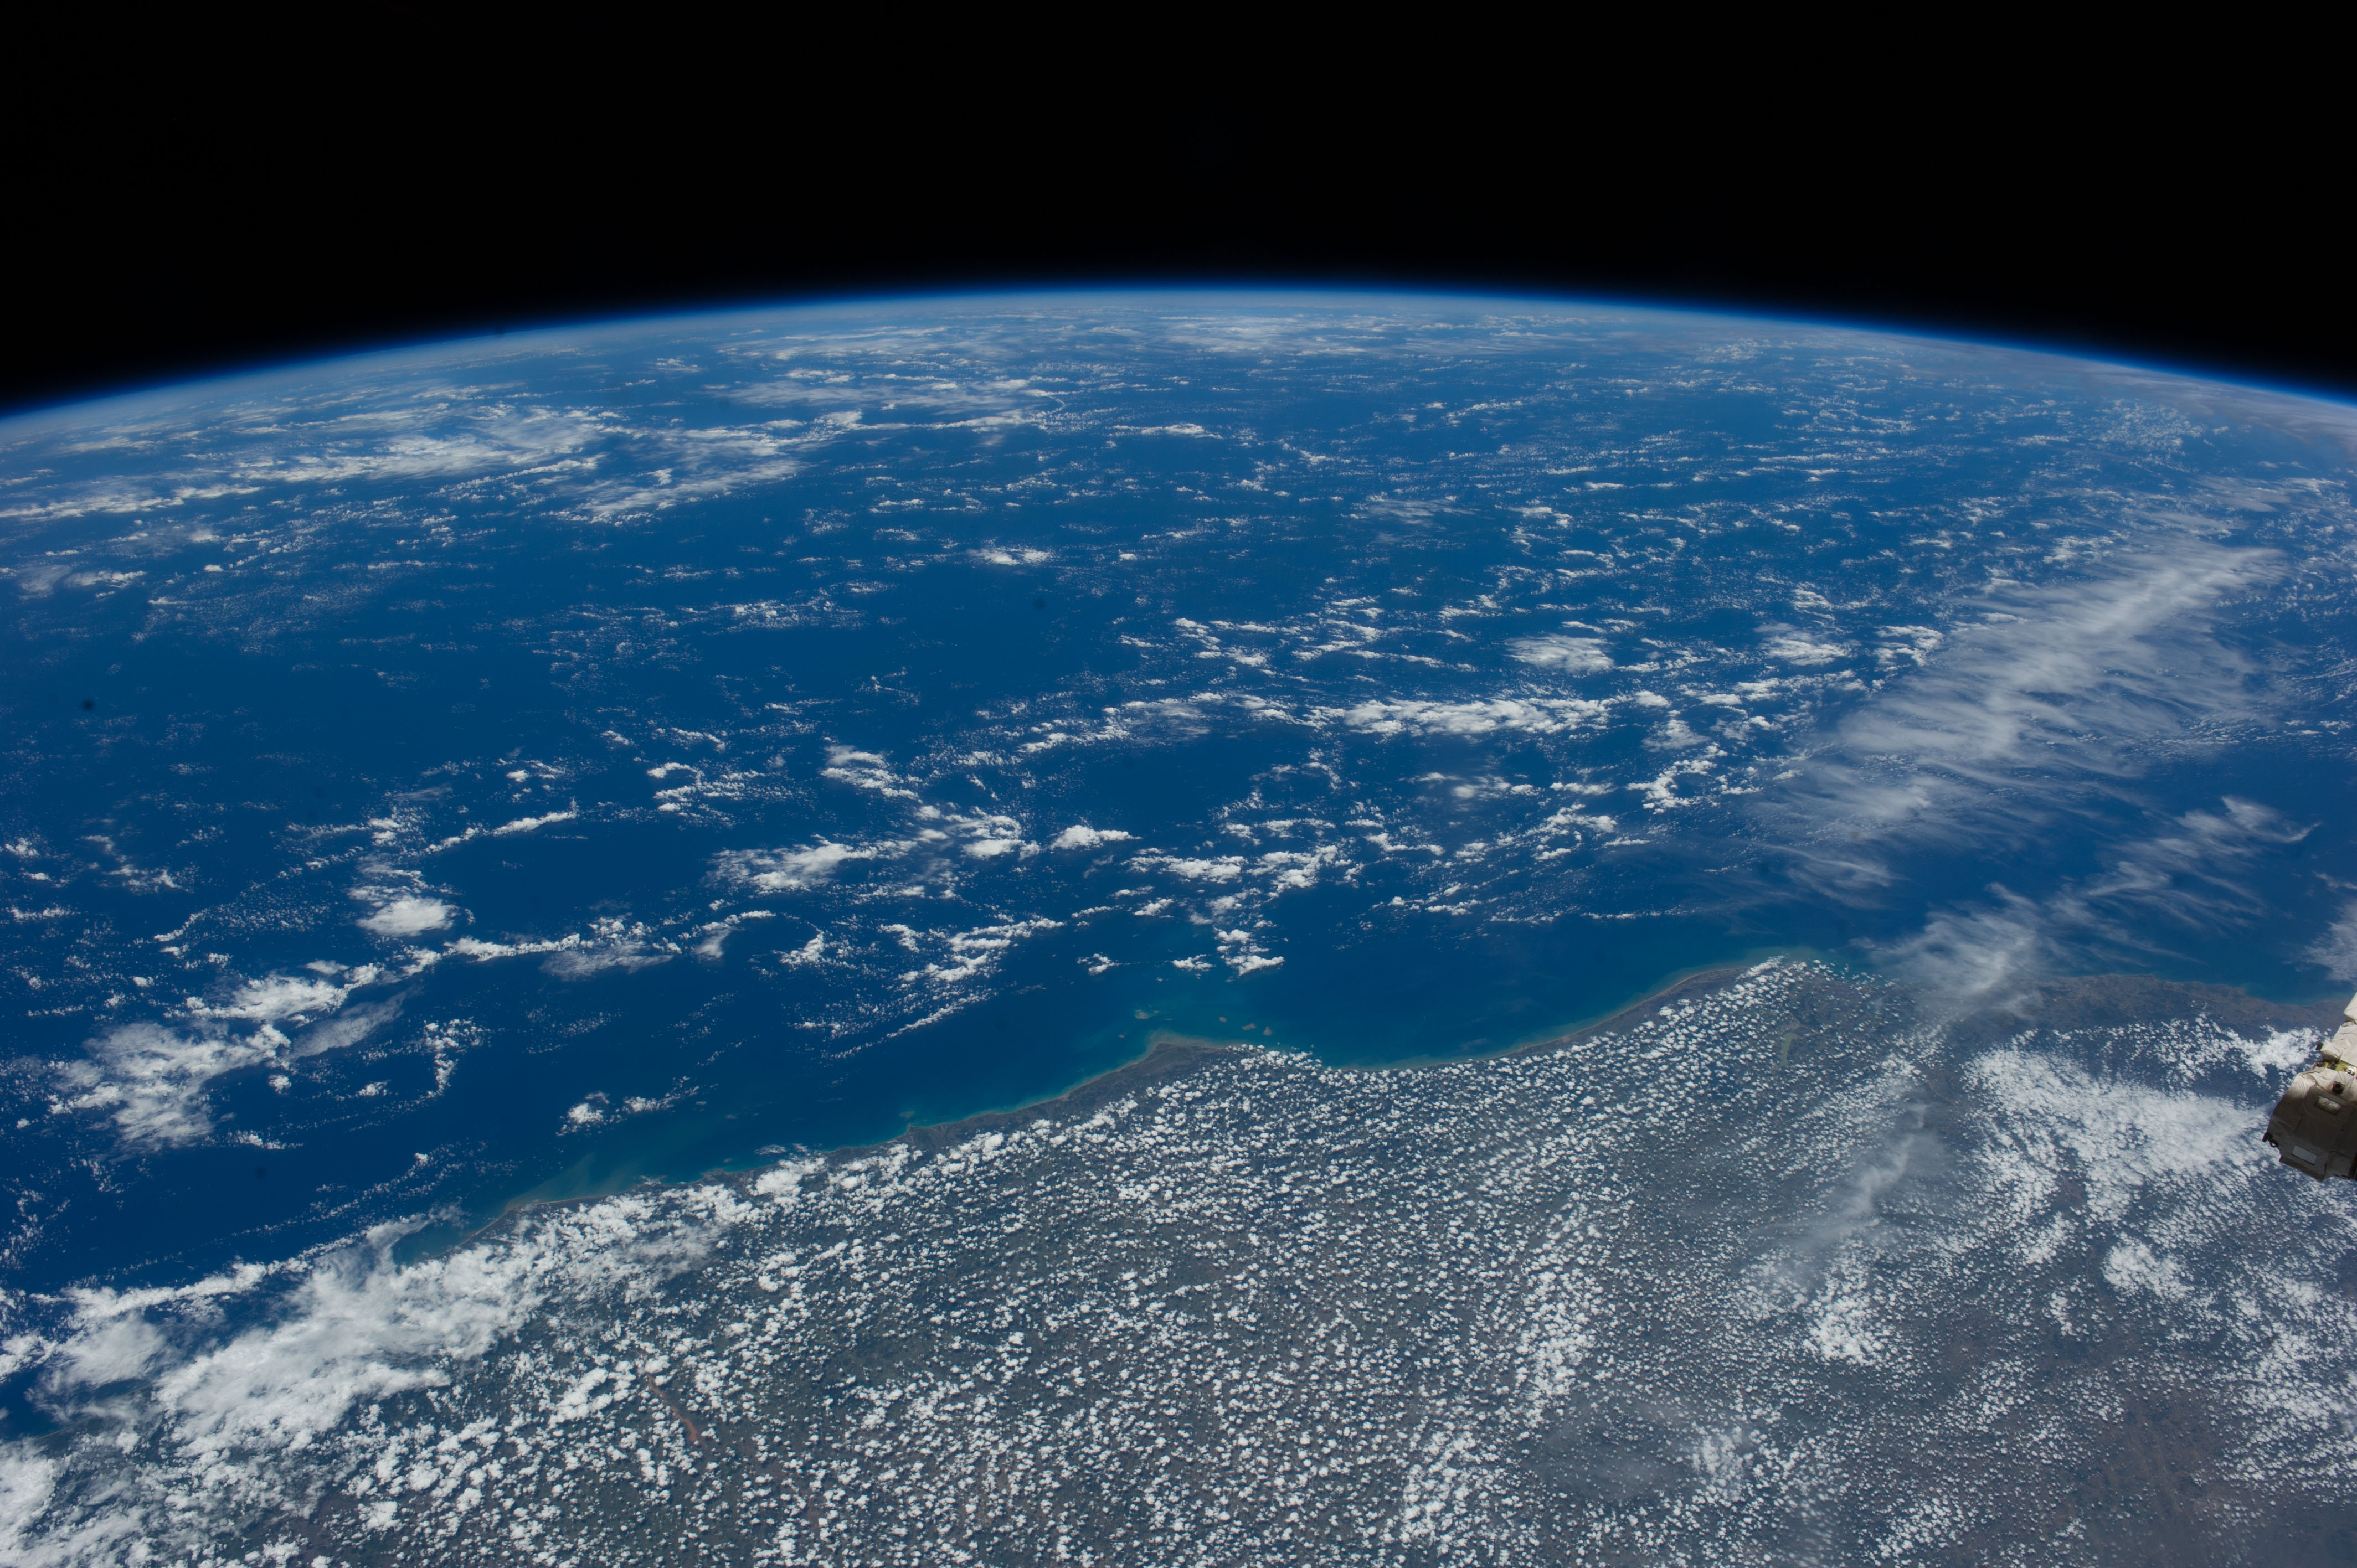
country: BRAZIL
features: ABROLHOS BANK, BRAZIL, NOVA VICOSA CITY, ATLANTIC OCEAN, COASTLINE, NATIONAL PARK MARINHO DOS ABROLHOS
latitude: -17.8
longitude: -38.9
